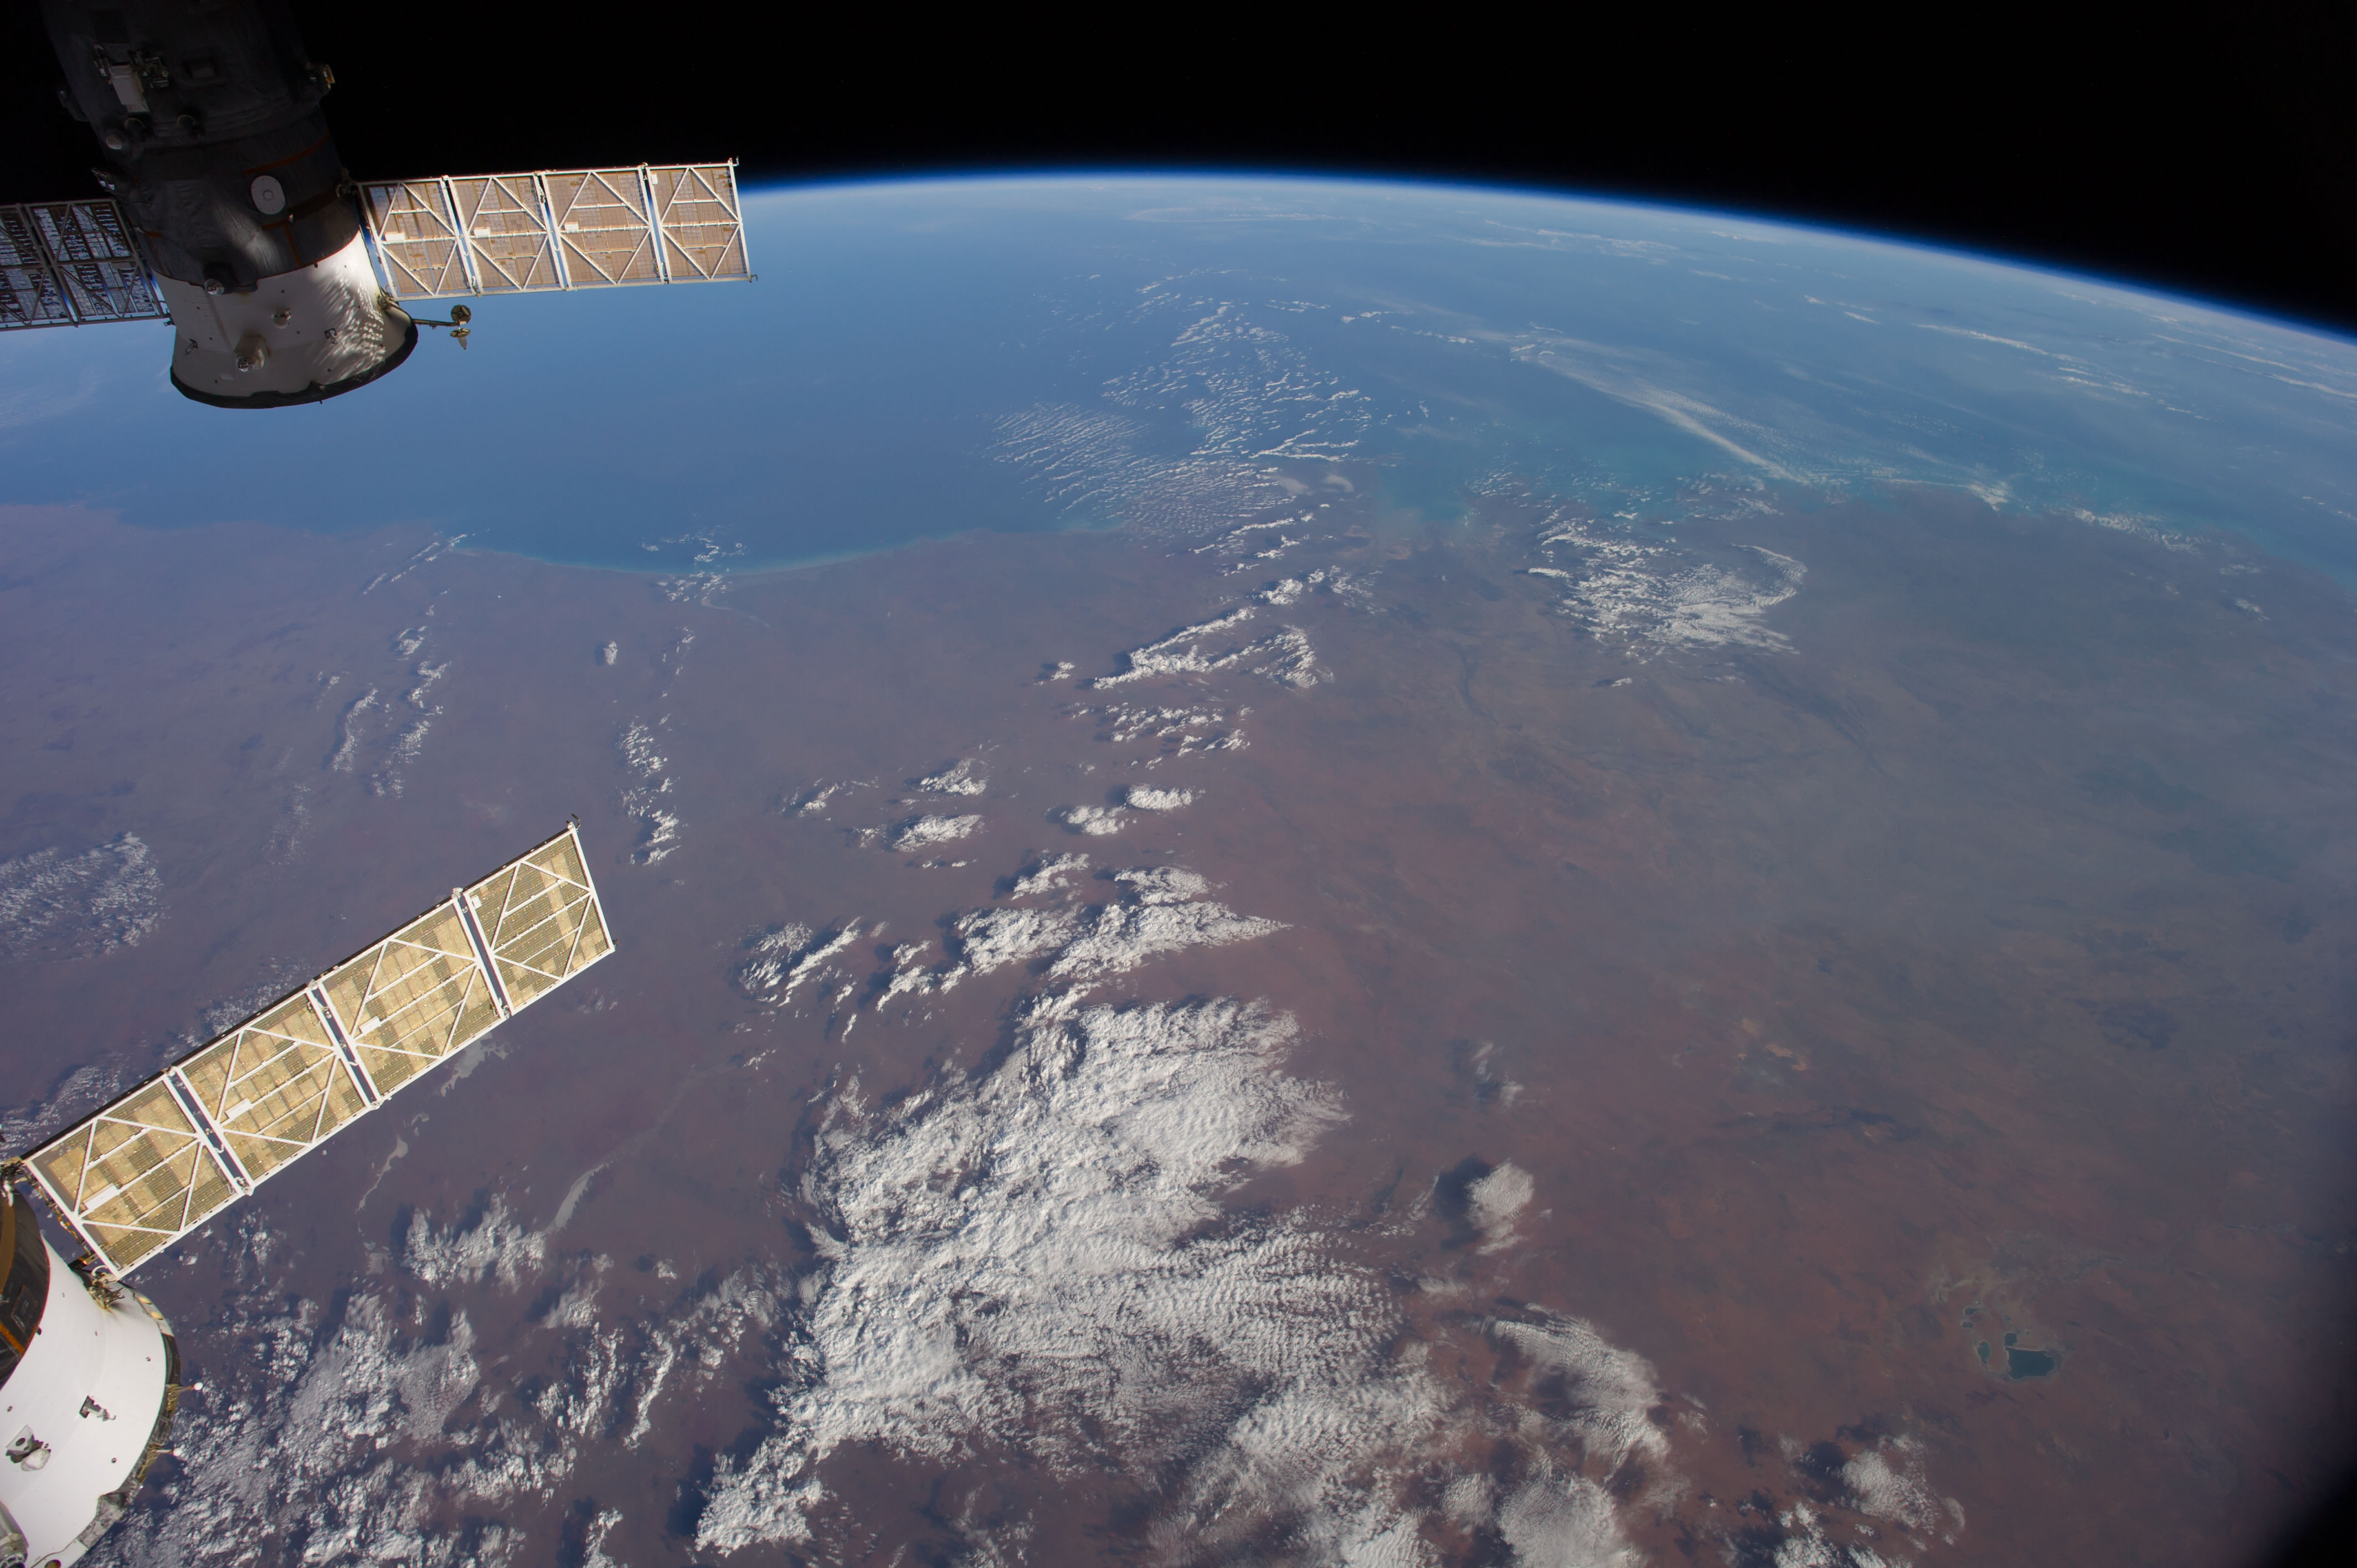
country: AUSTRALIA-WA
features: INDIAN O., KING SOUND, FITZROY R., GASCOYNE R., L. GREGORY, ATMOSPHERIC LIMB
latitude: -19.5
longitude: 124.0
